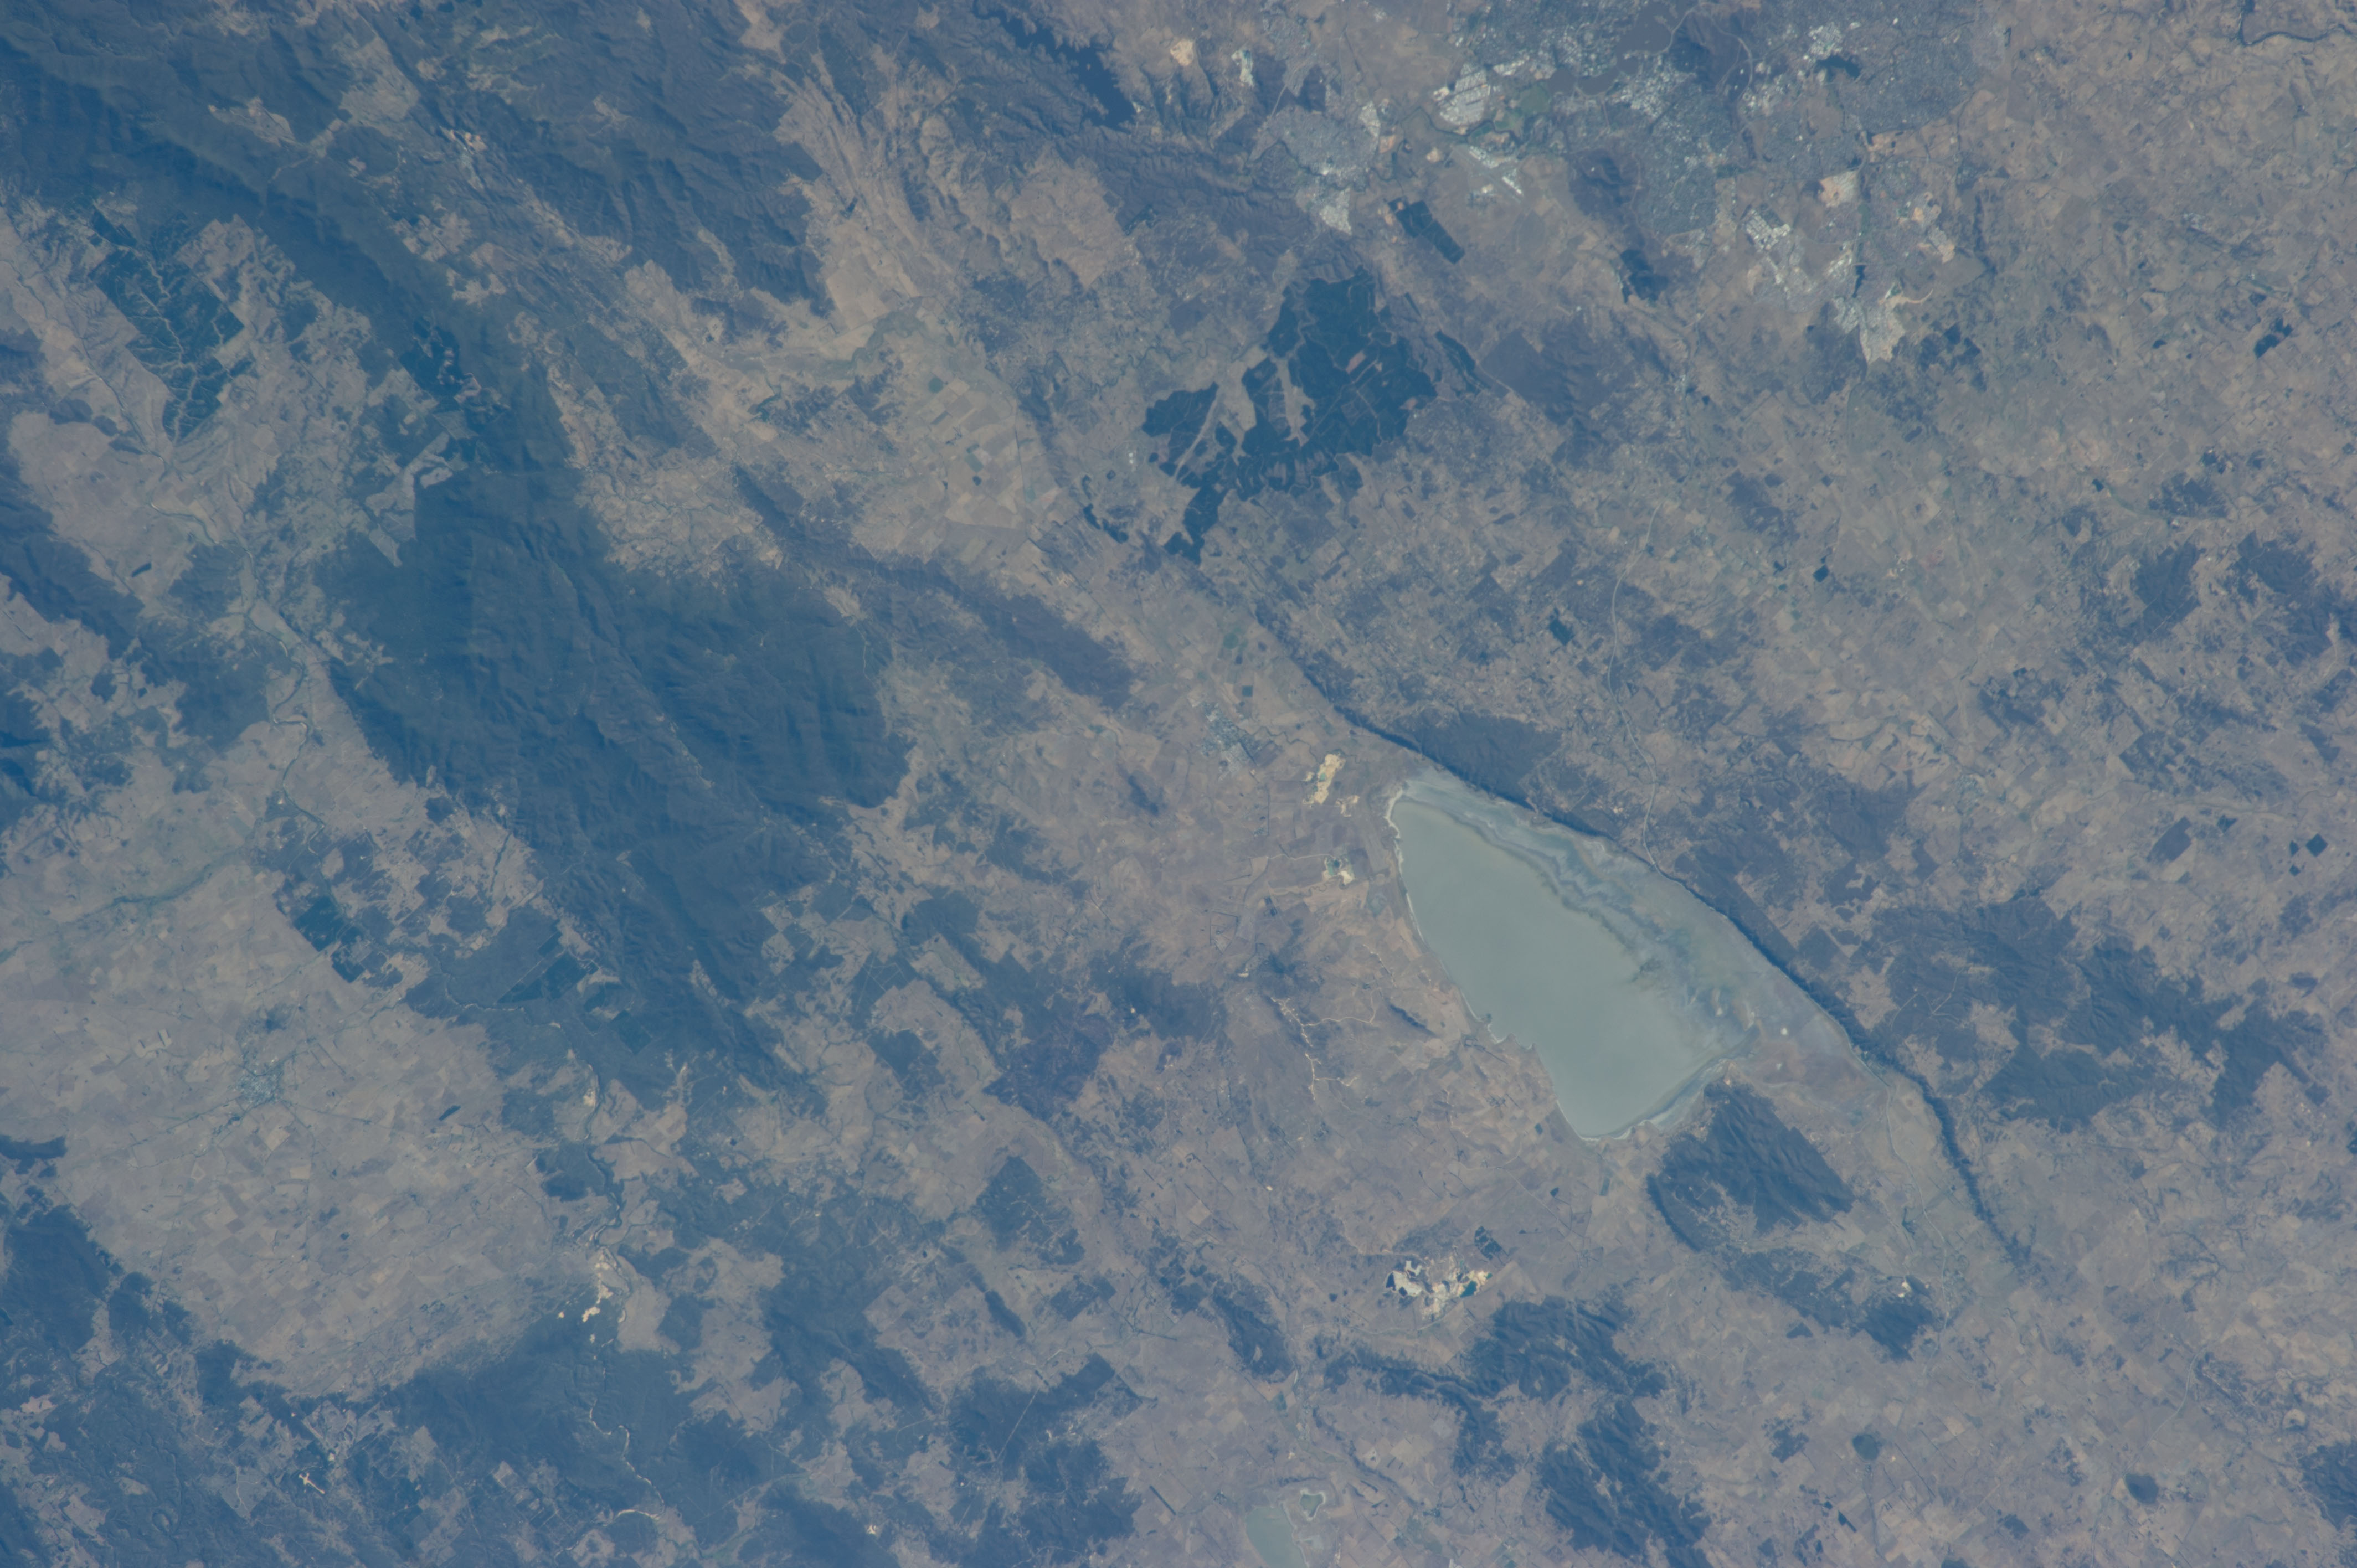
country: AUSTRALIA-NSW
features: S. CANBERRA, L. GEORGE, AUSTRALIAN ALPS MTS.
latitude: -35.4
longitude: 149.4
